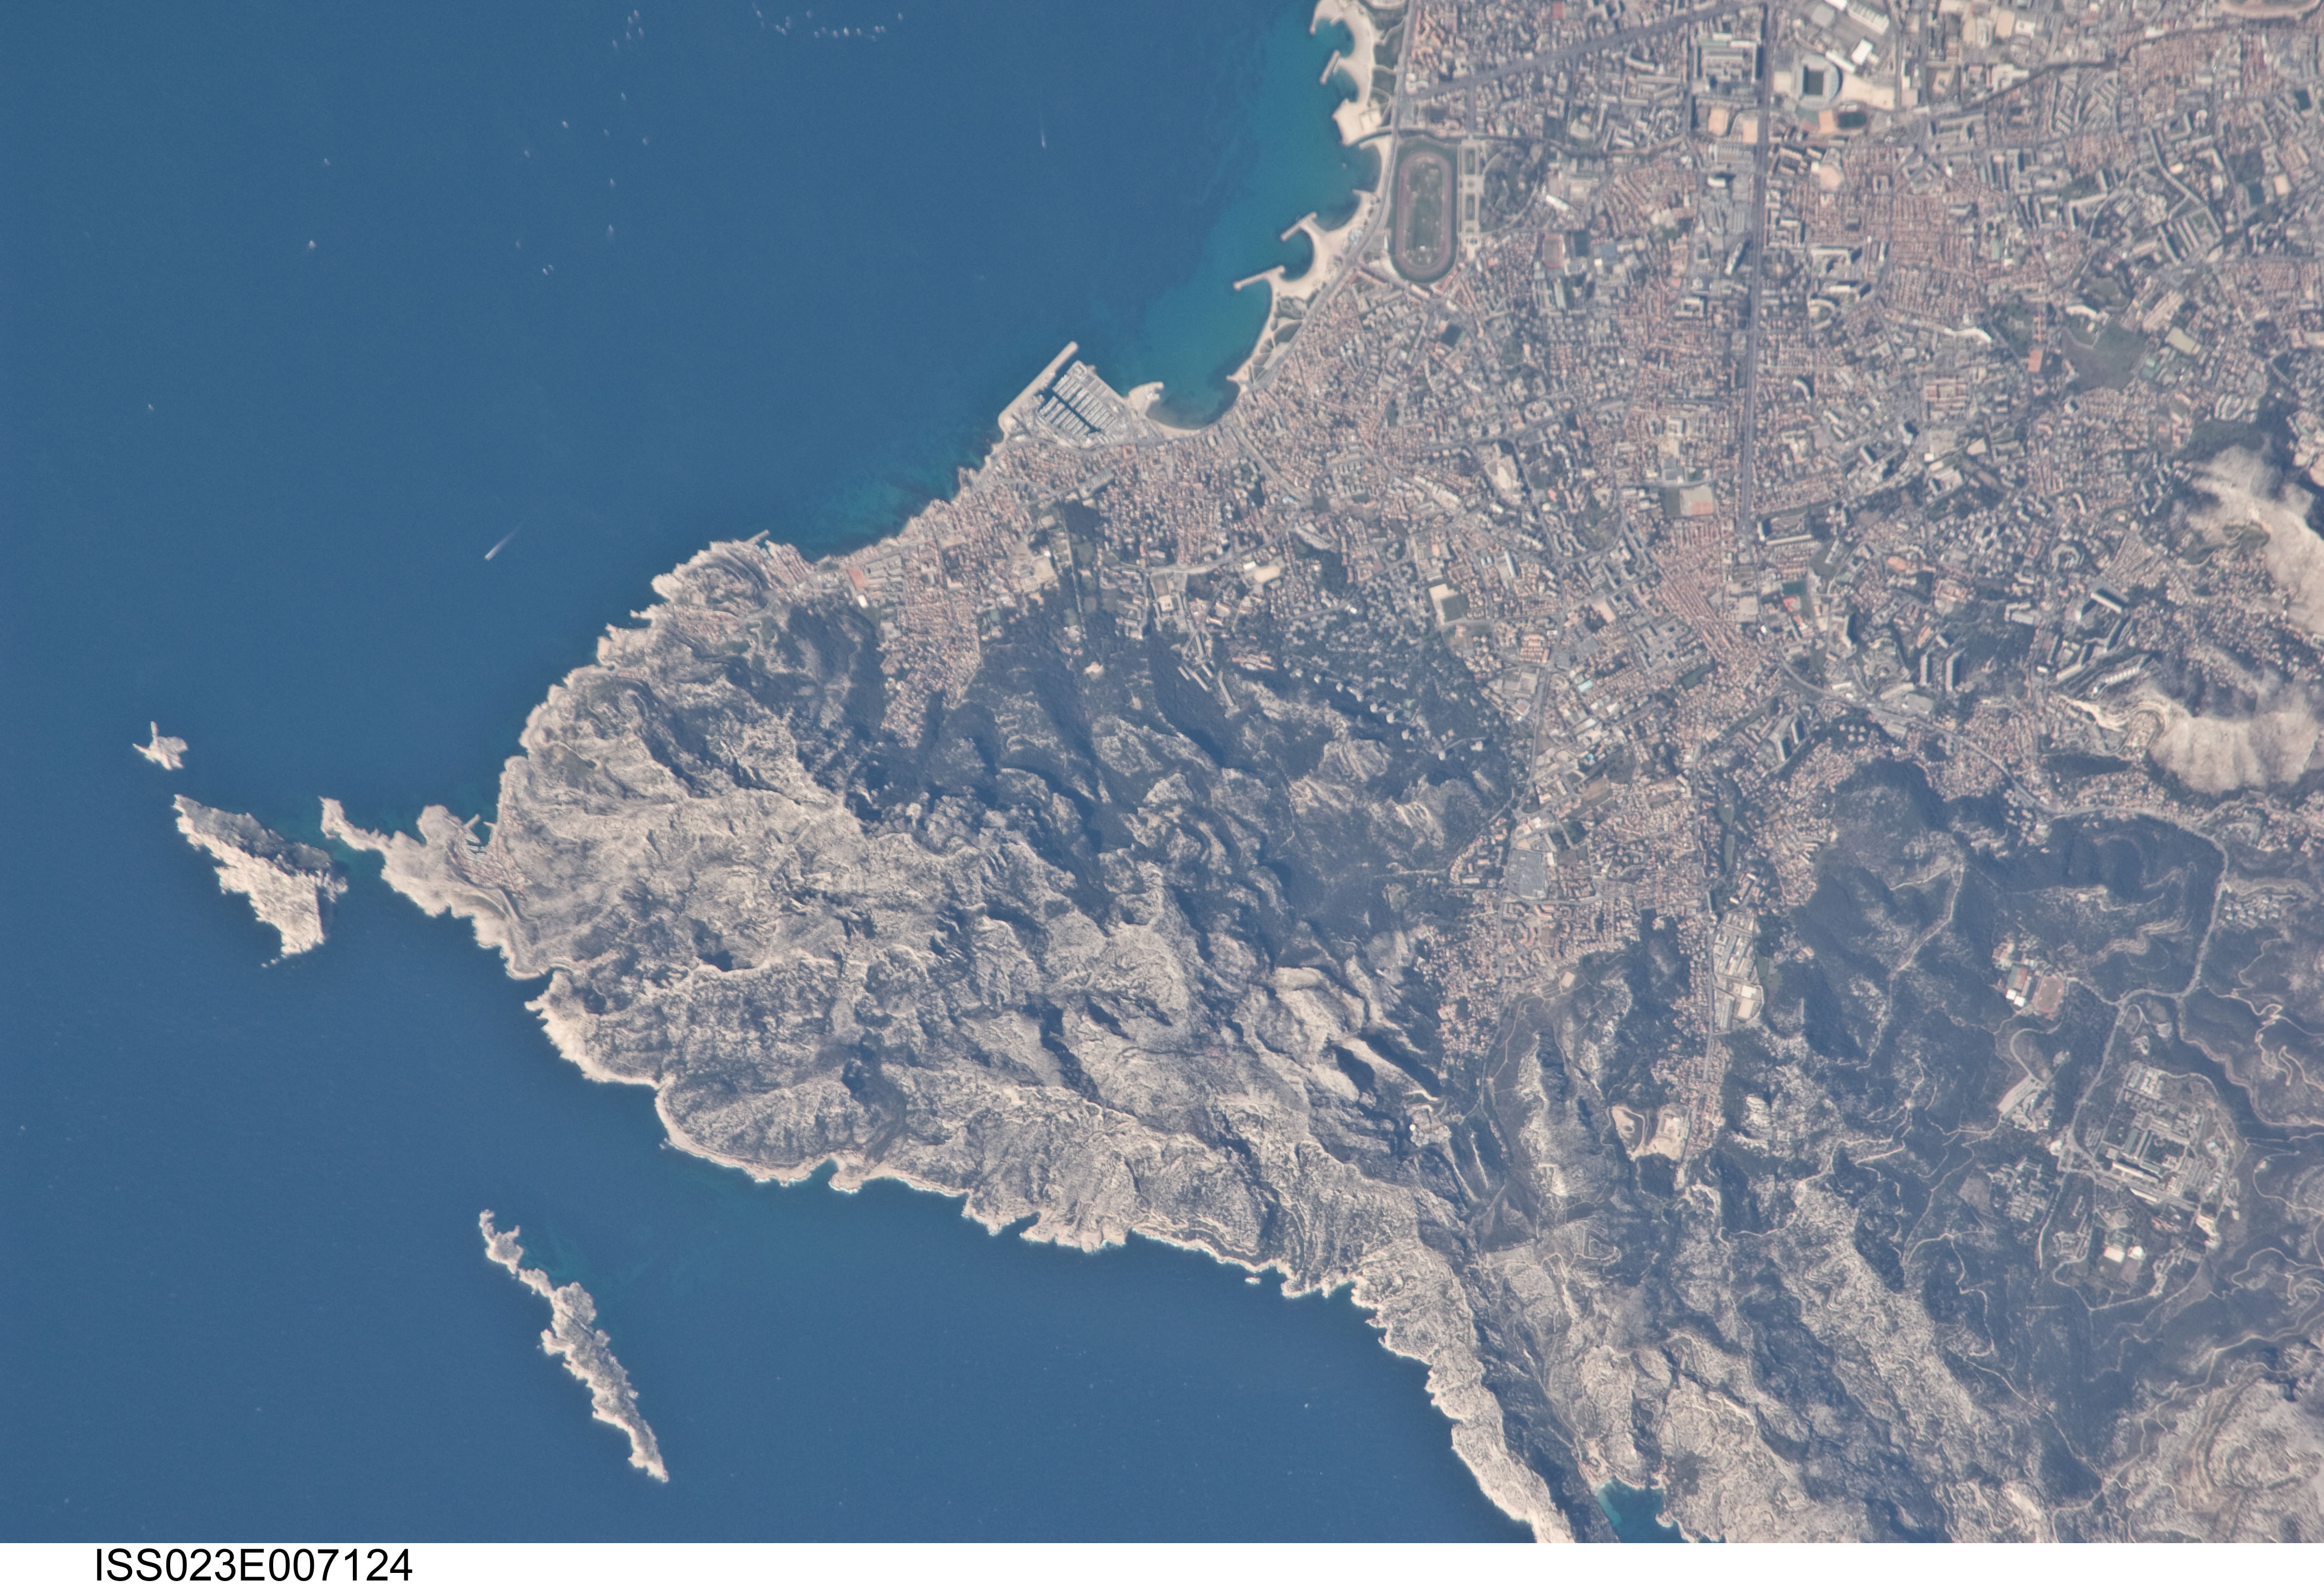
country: FRANCE
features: MARSEILLE, C. CROISETTE, COAST, HILLS, FOR.
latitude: 43.2
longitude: 5.4
